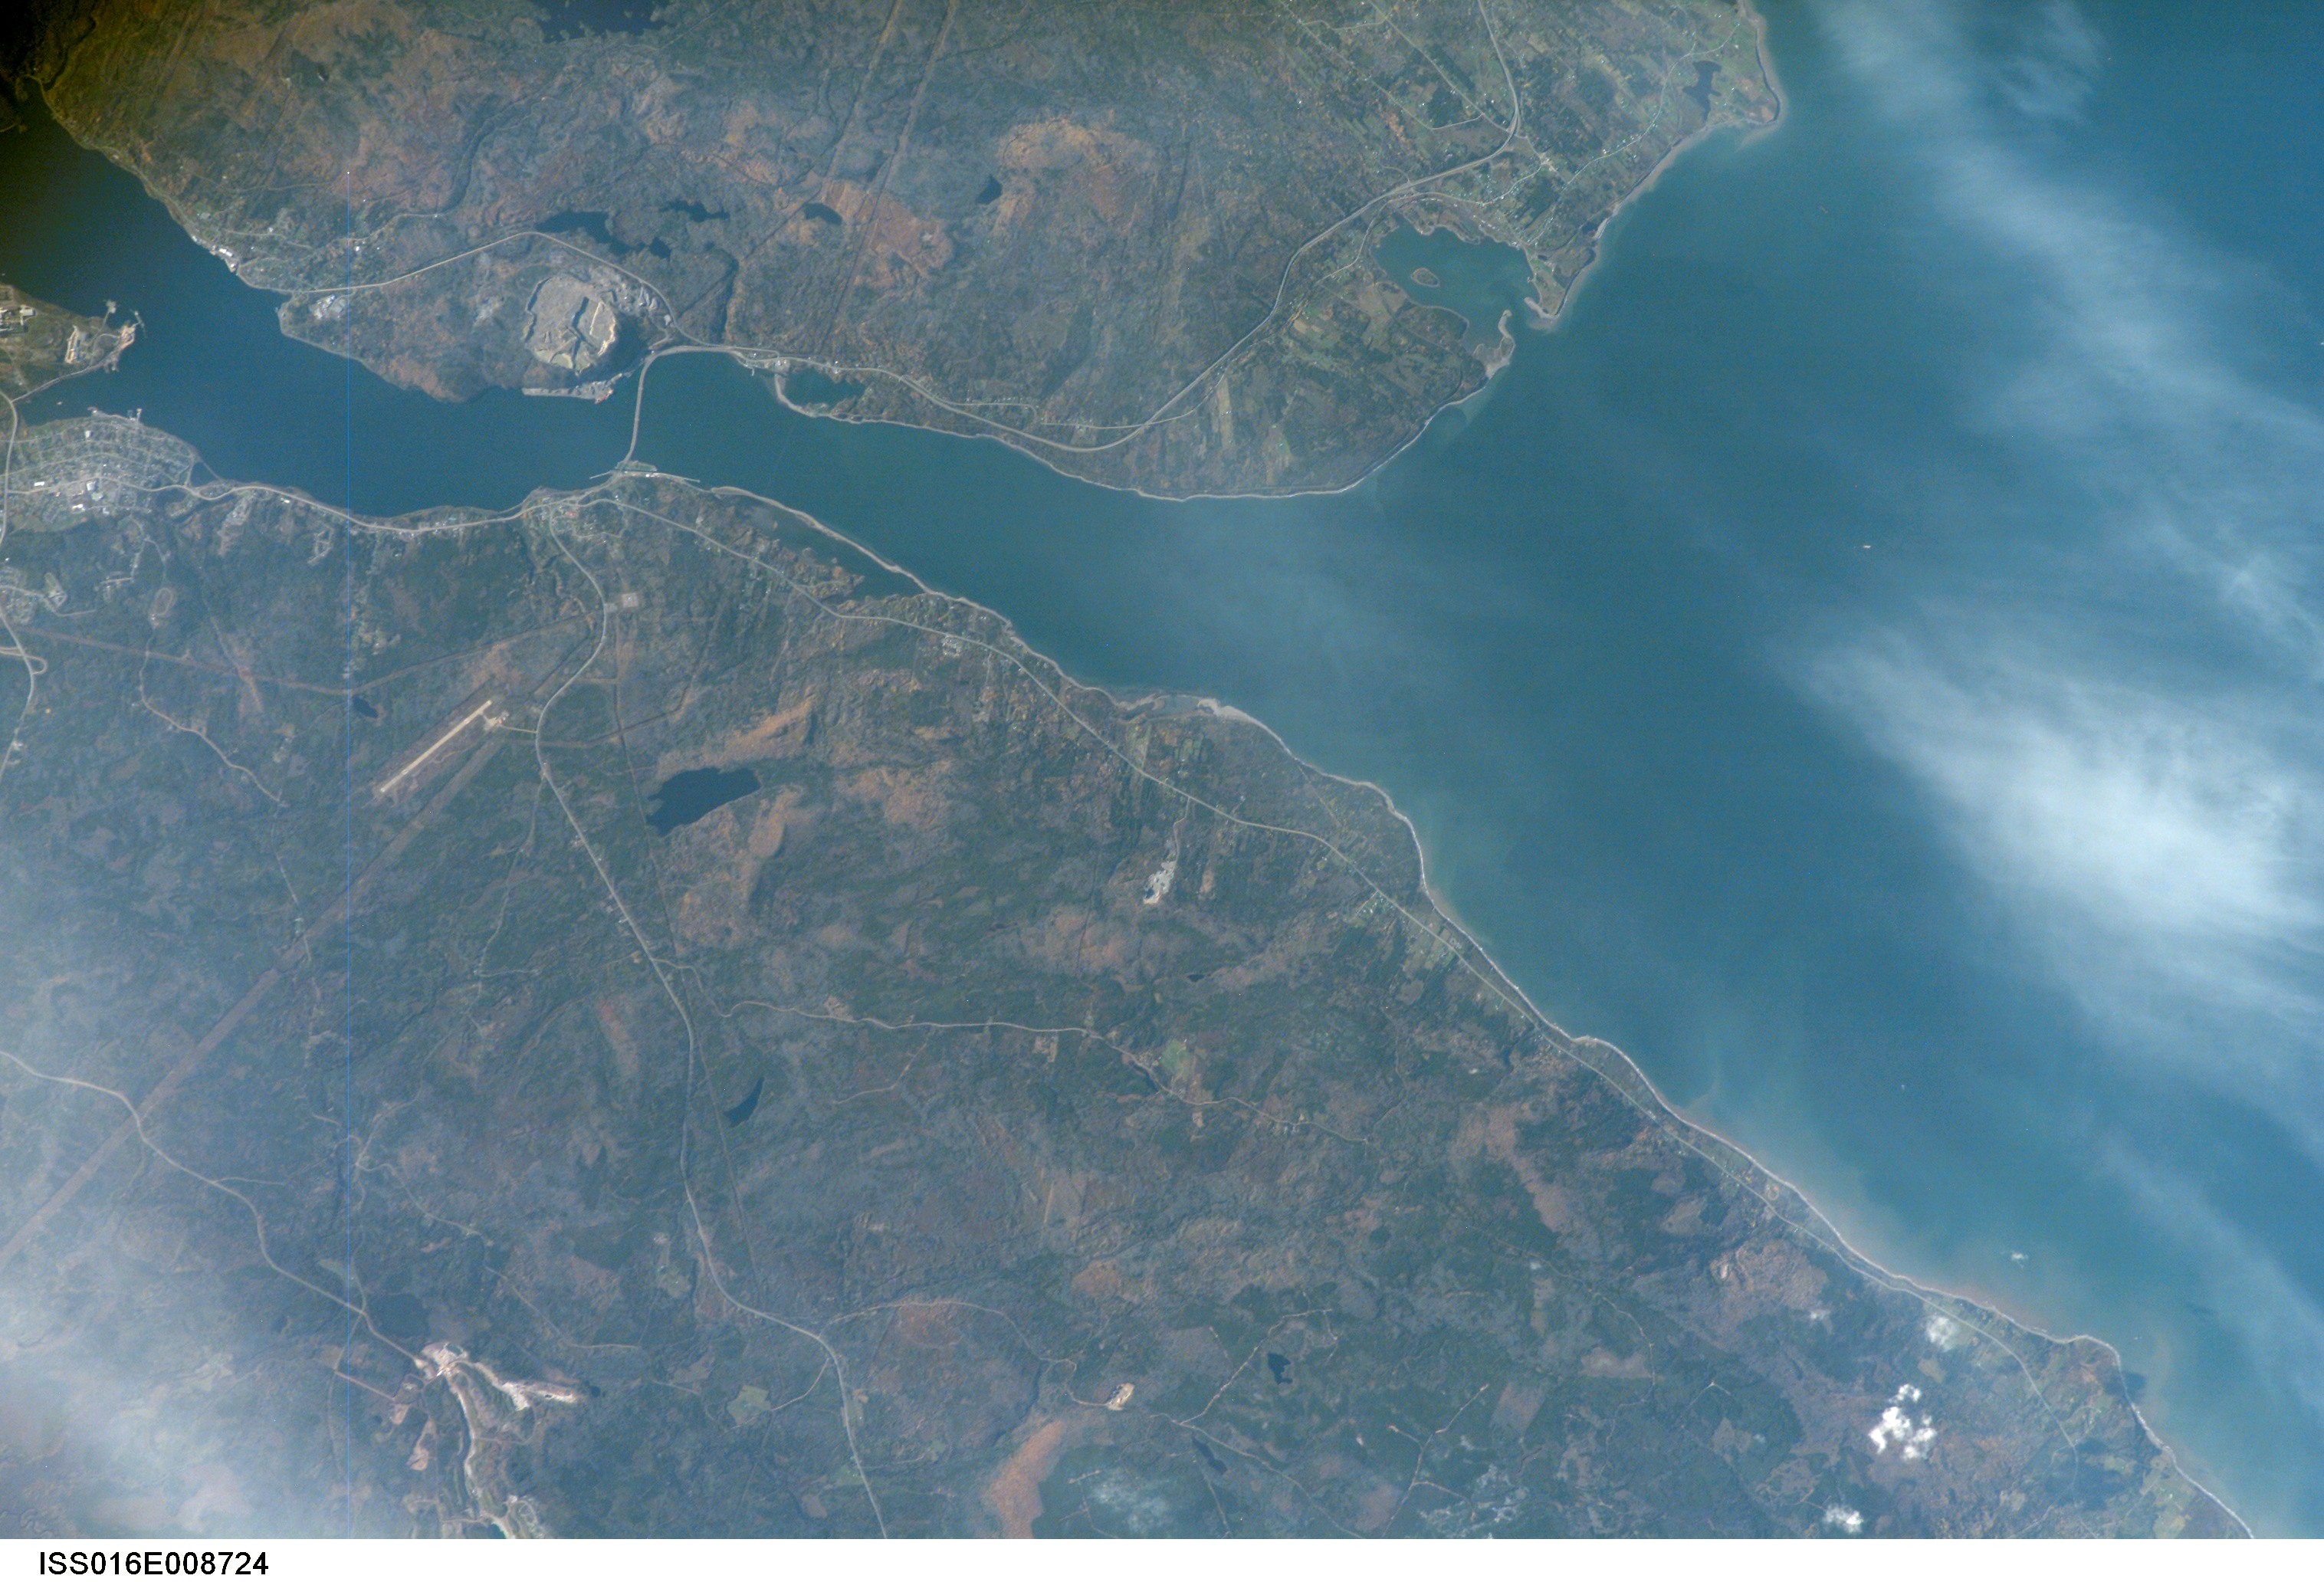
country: CANADA-NS
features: HAWKESBURY, ST. GEORGES BAY
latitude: 45.7
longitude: -61.4
